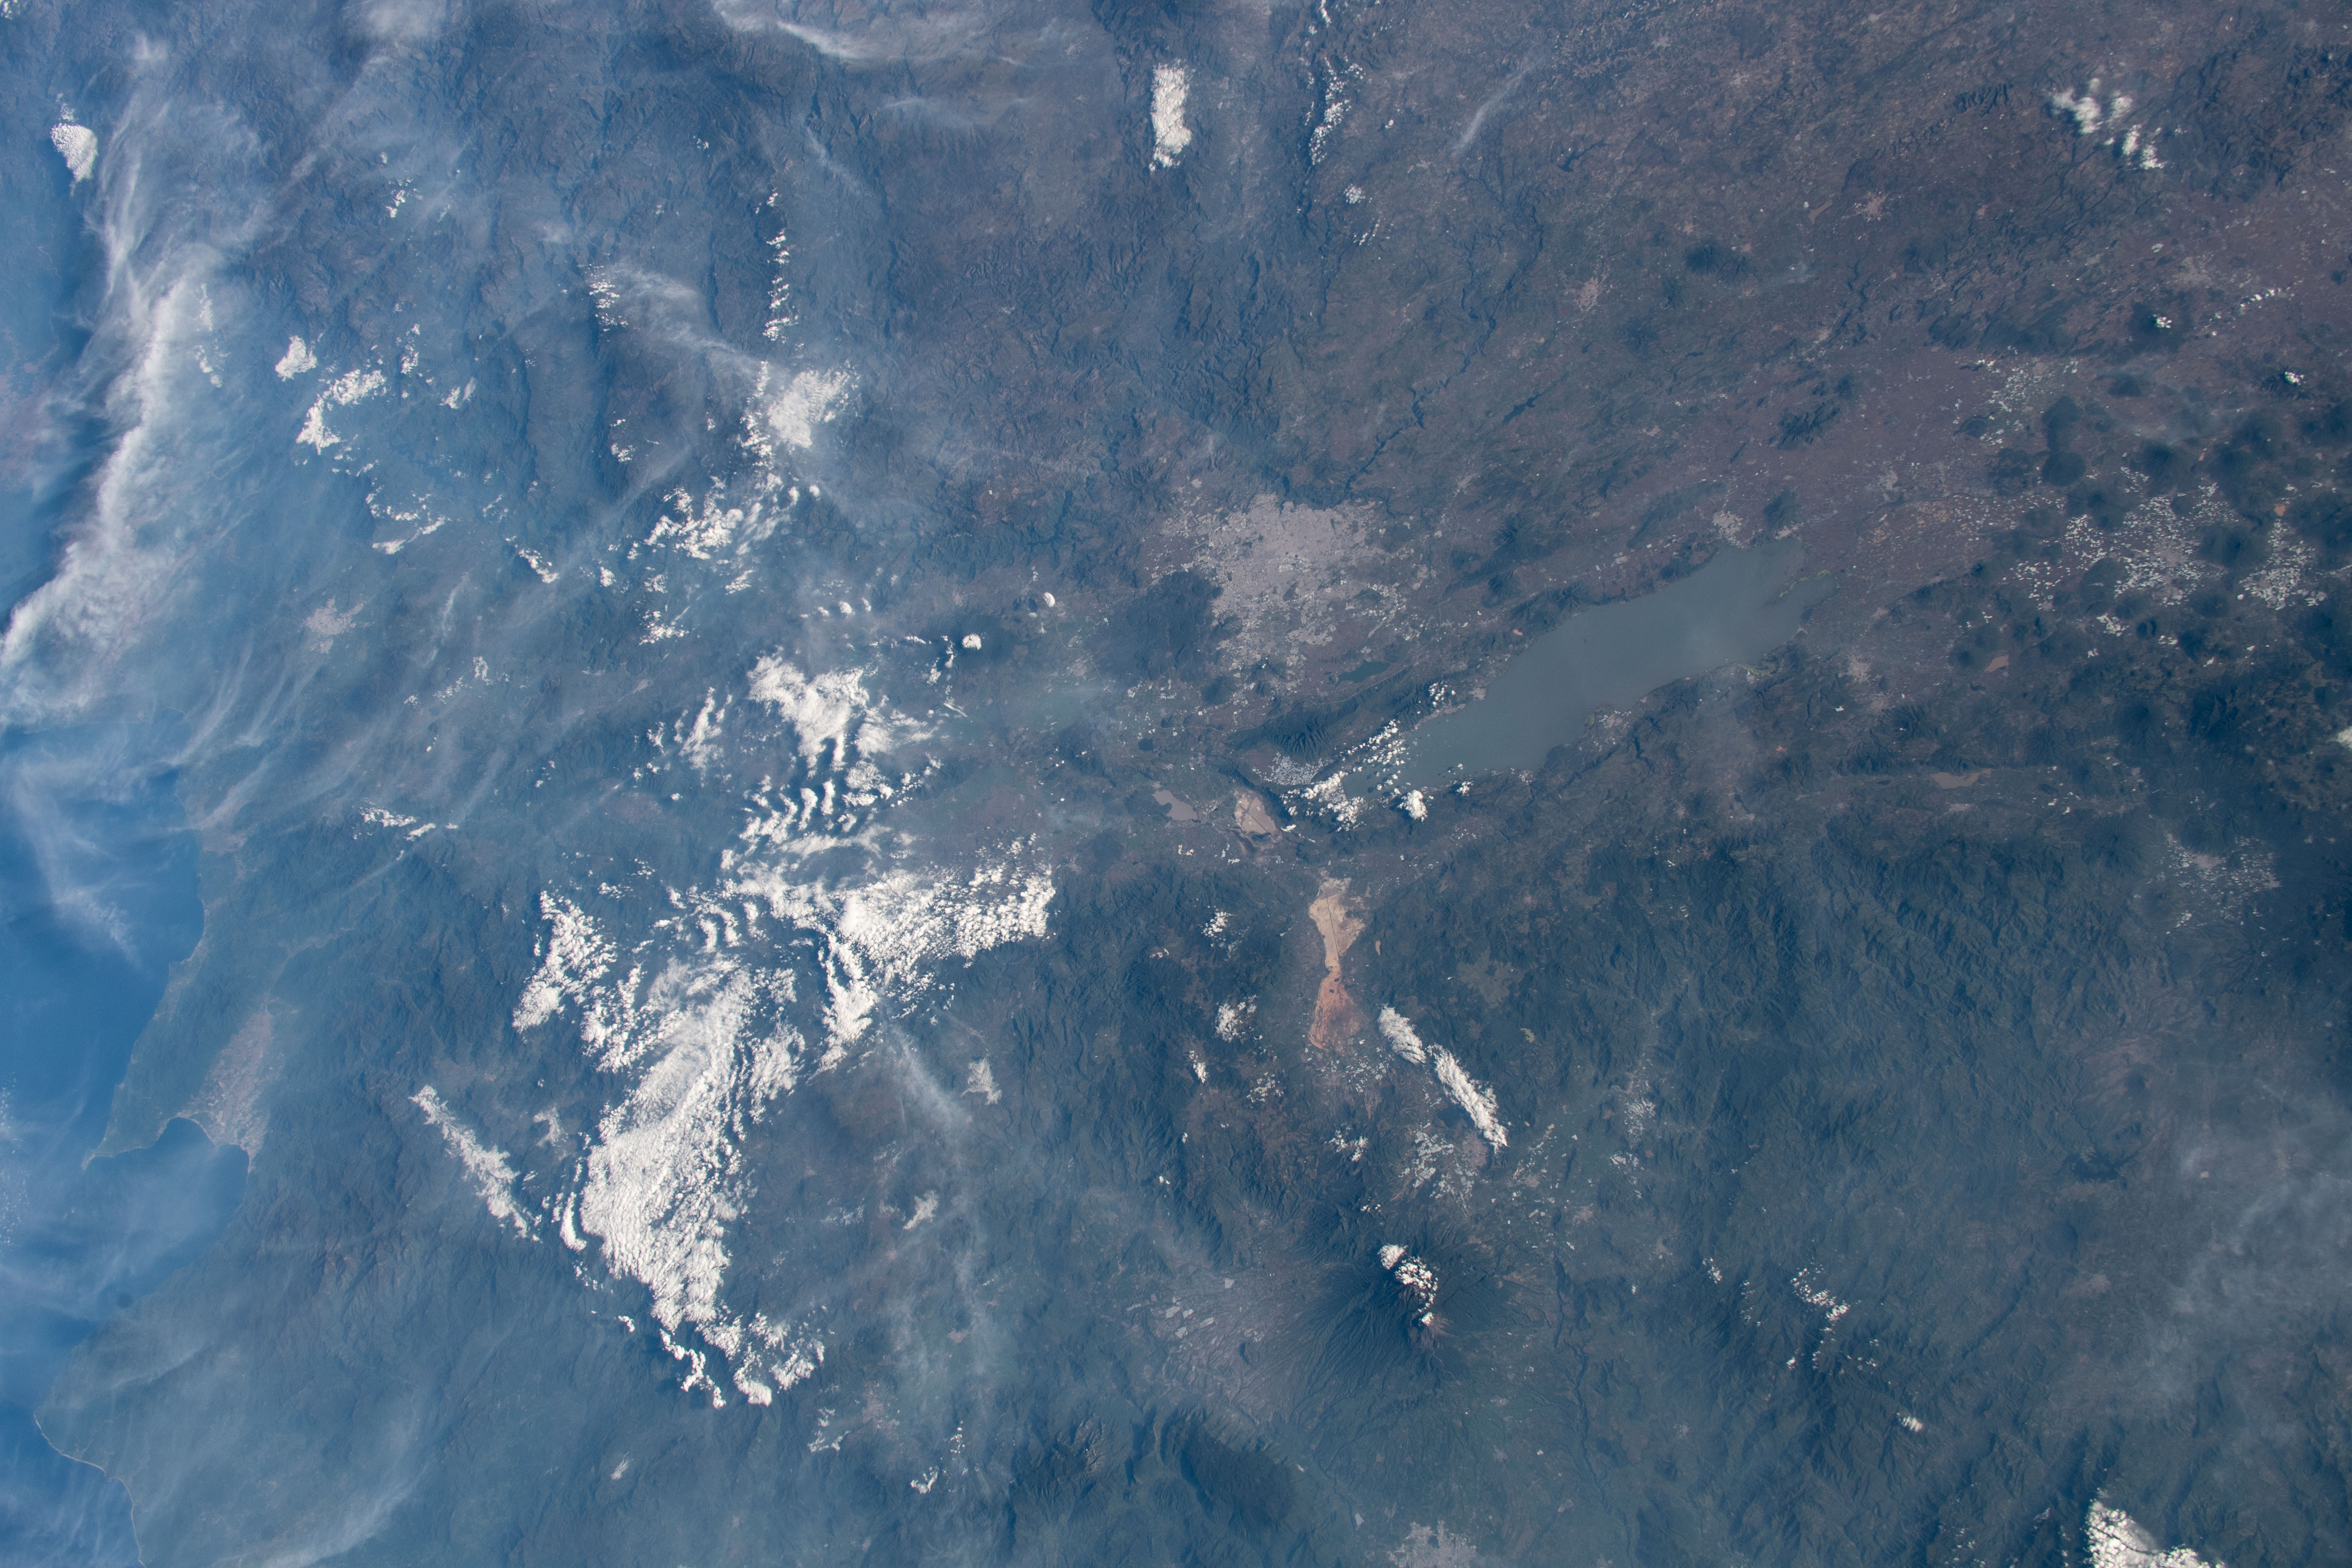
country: MEXICO
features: LAGUNA DE CHAPALA, JALISCO
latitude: 20.5
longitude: -103.5
